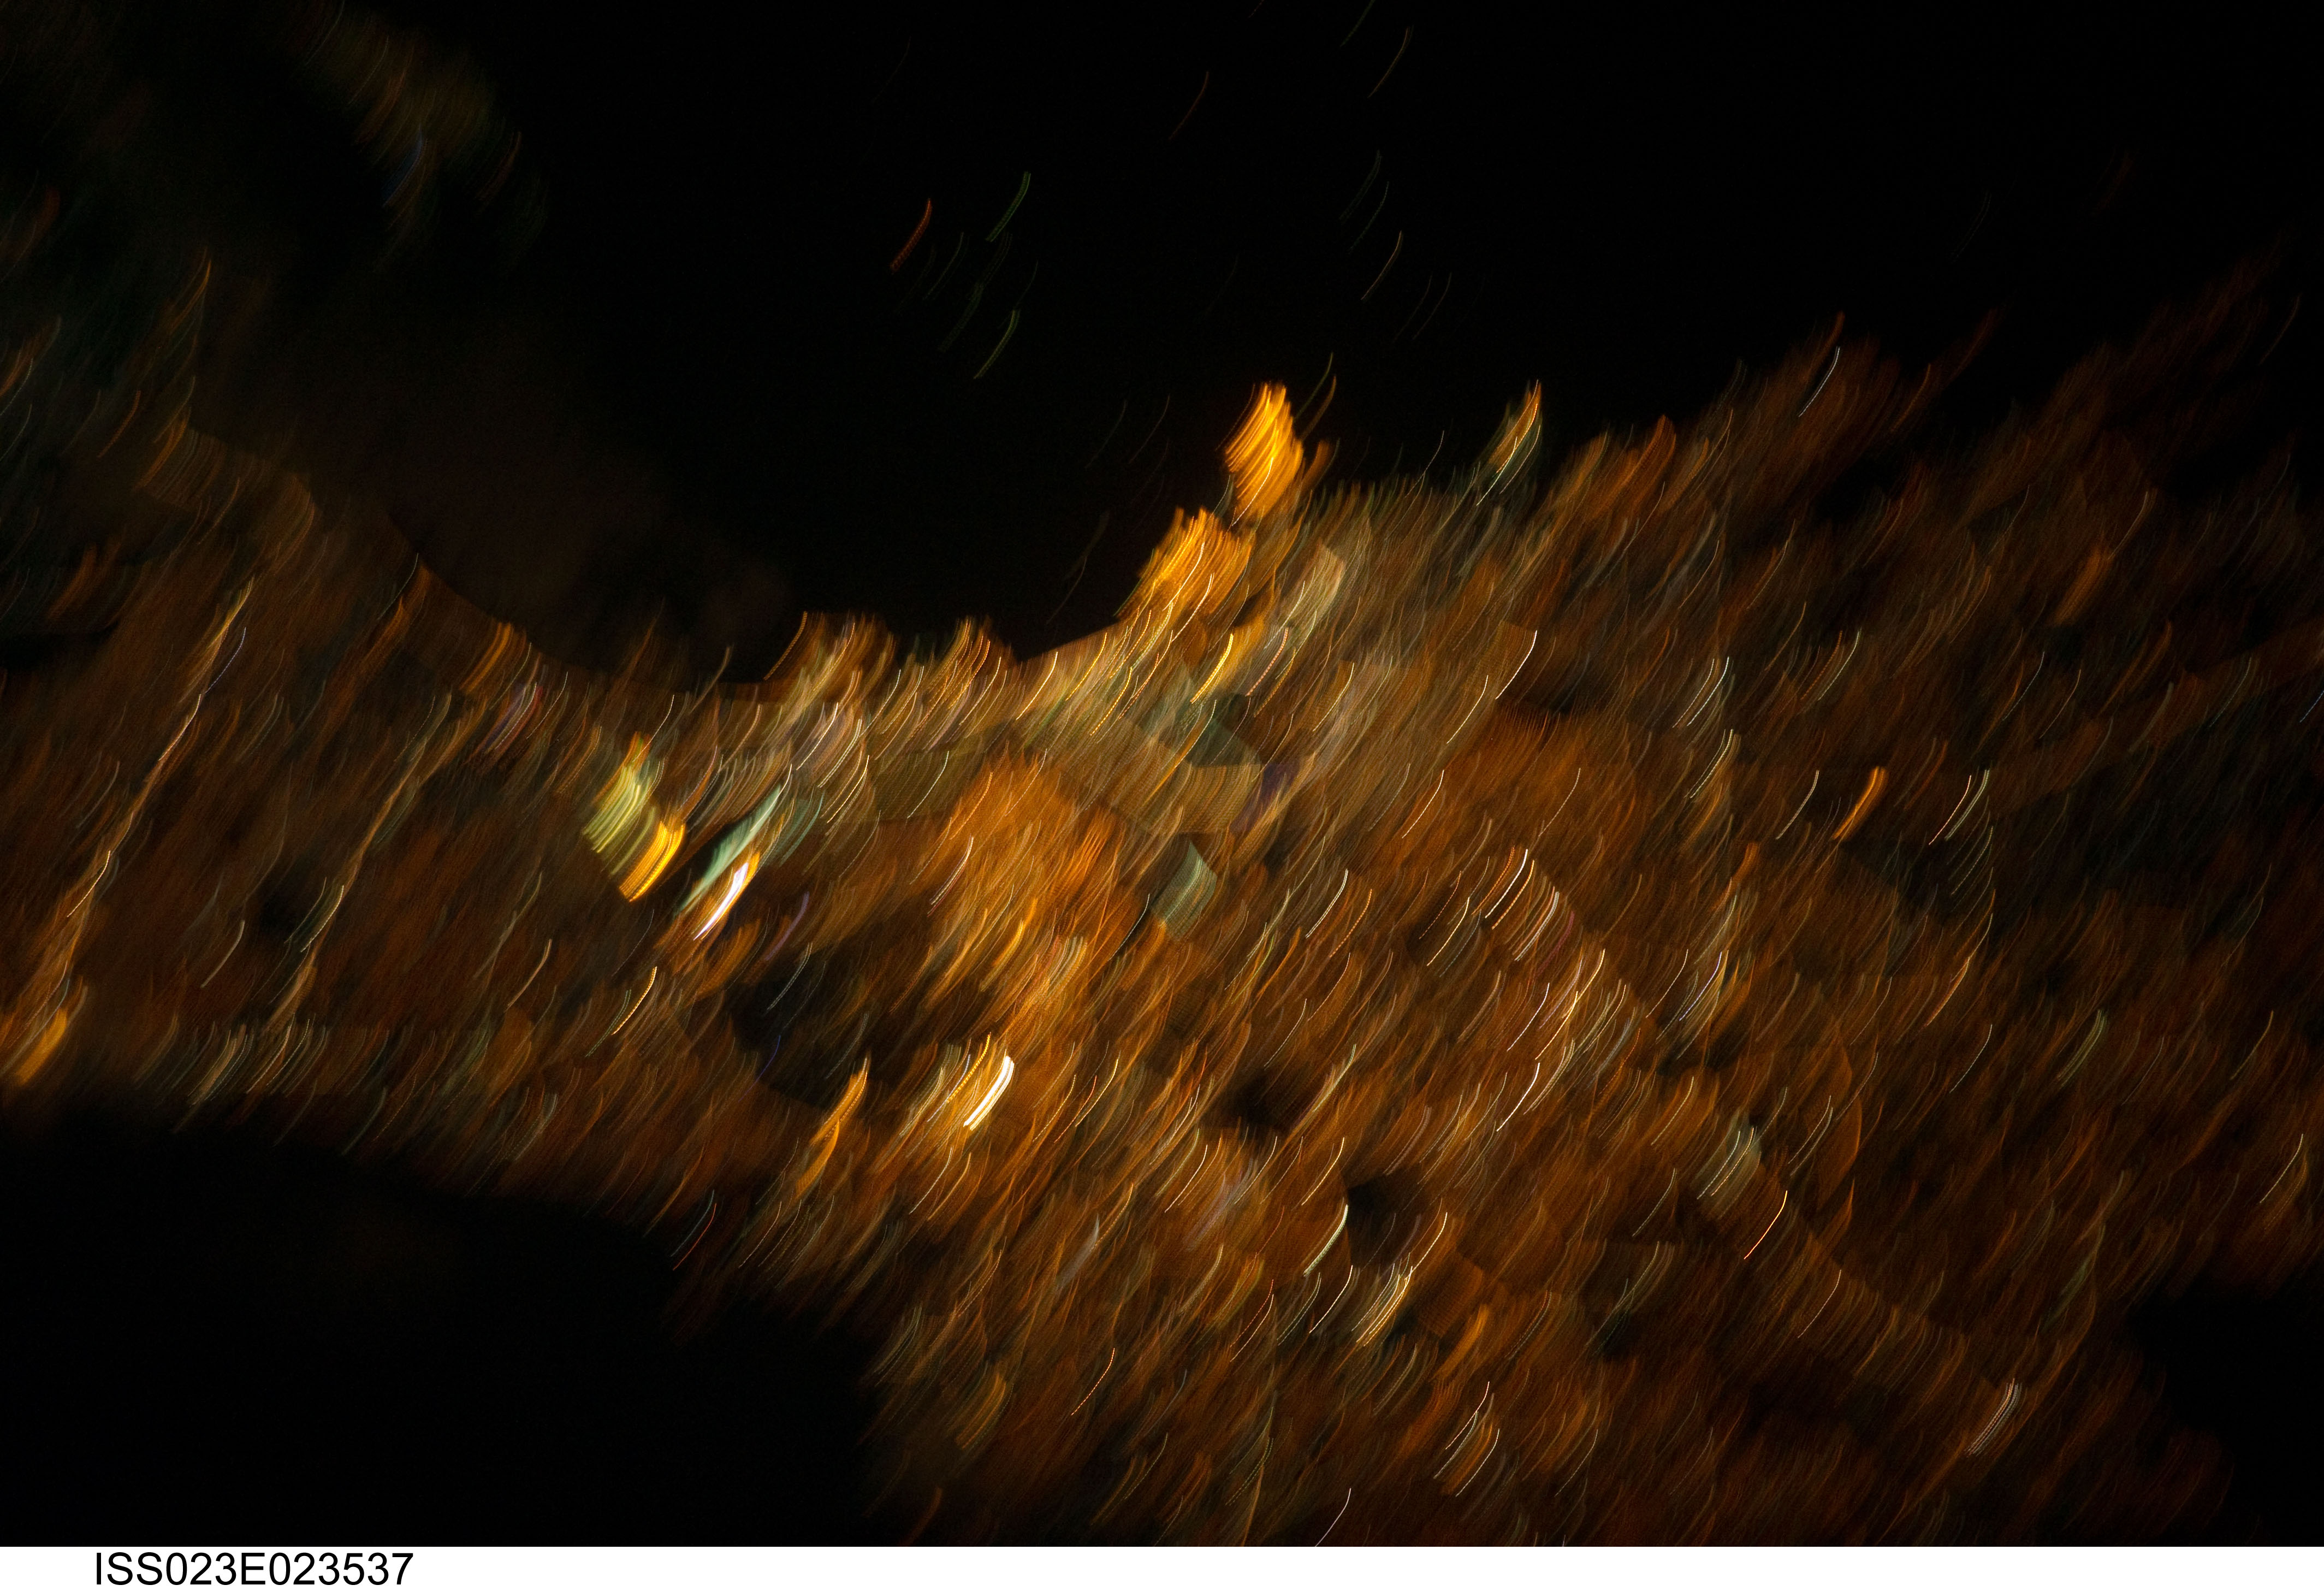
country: PHILIPPINES
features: LUZON AT NIGHT, BLURRED
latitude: 14.6
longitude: 121.0
